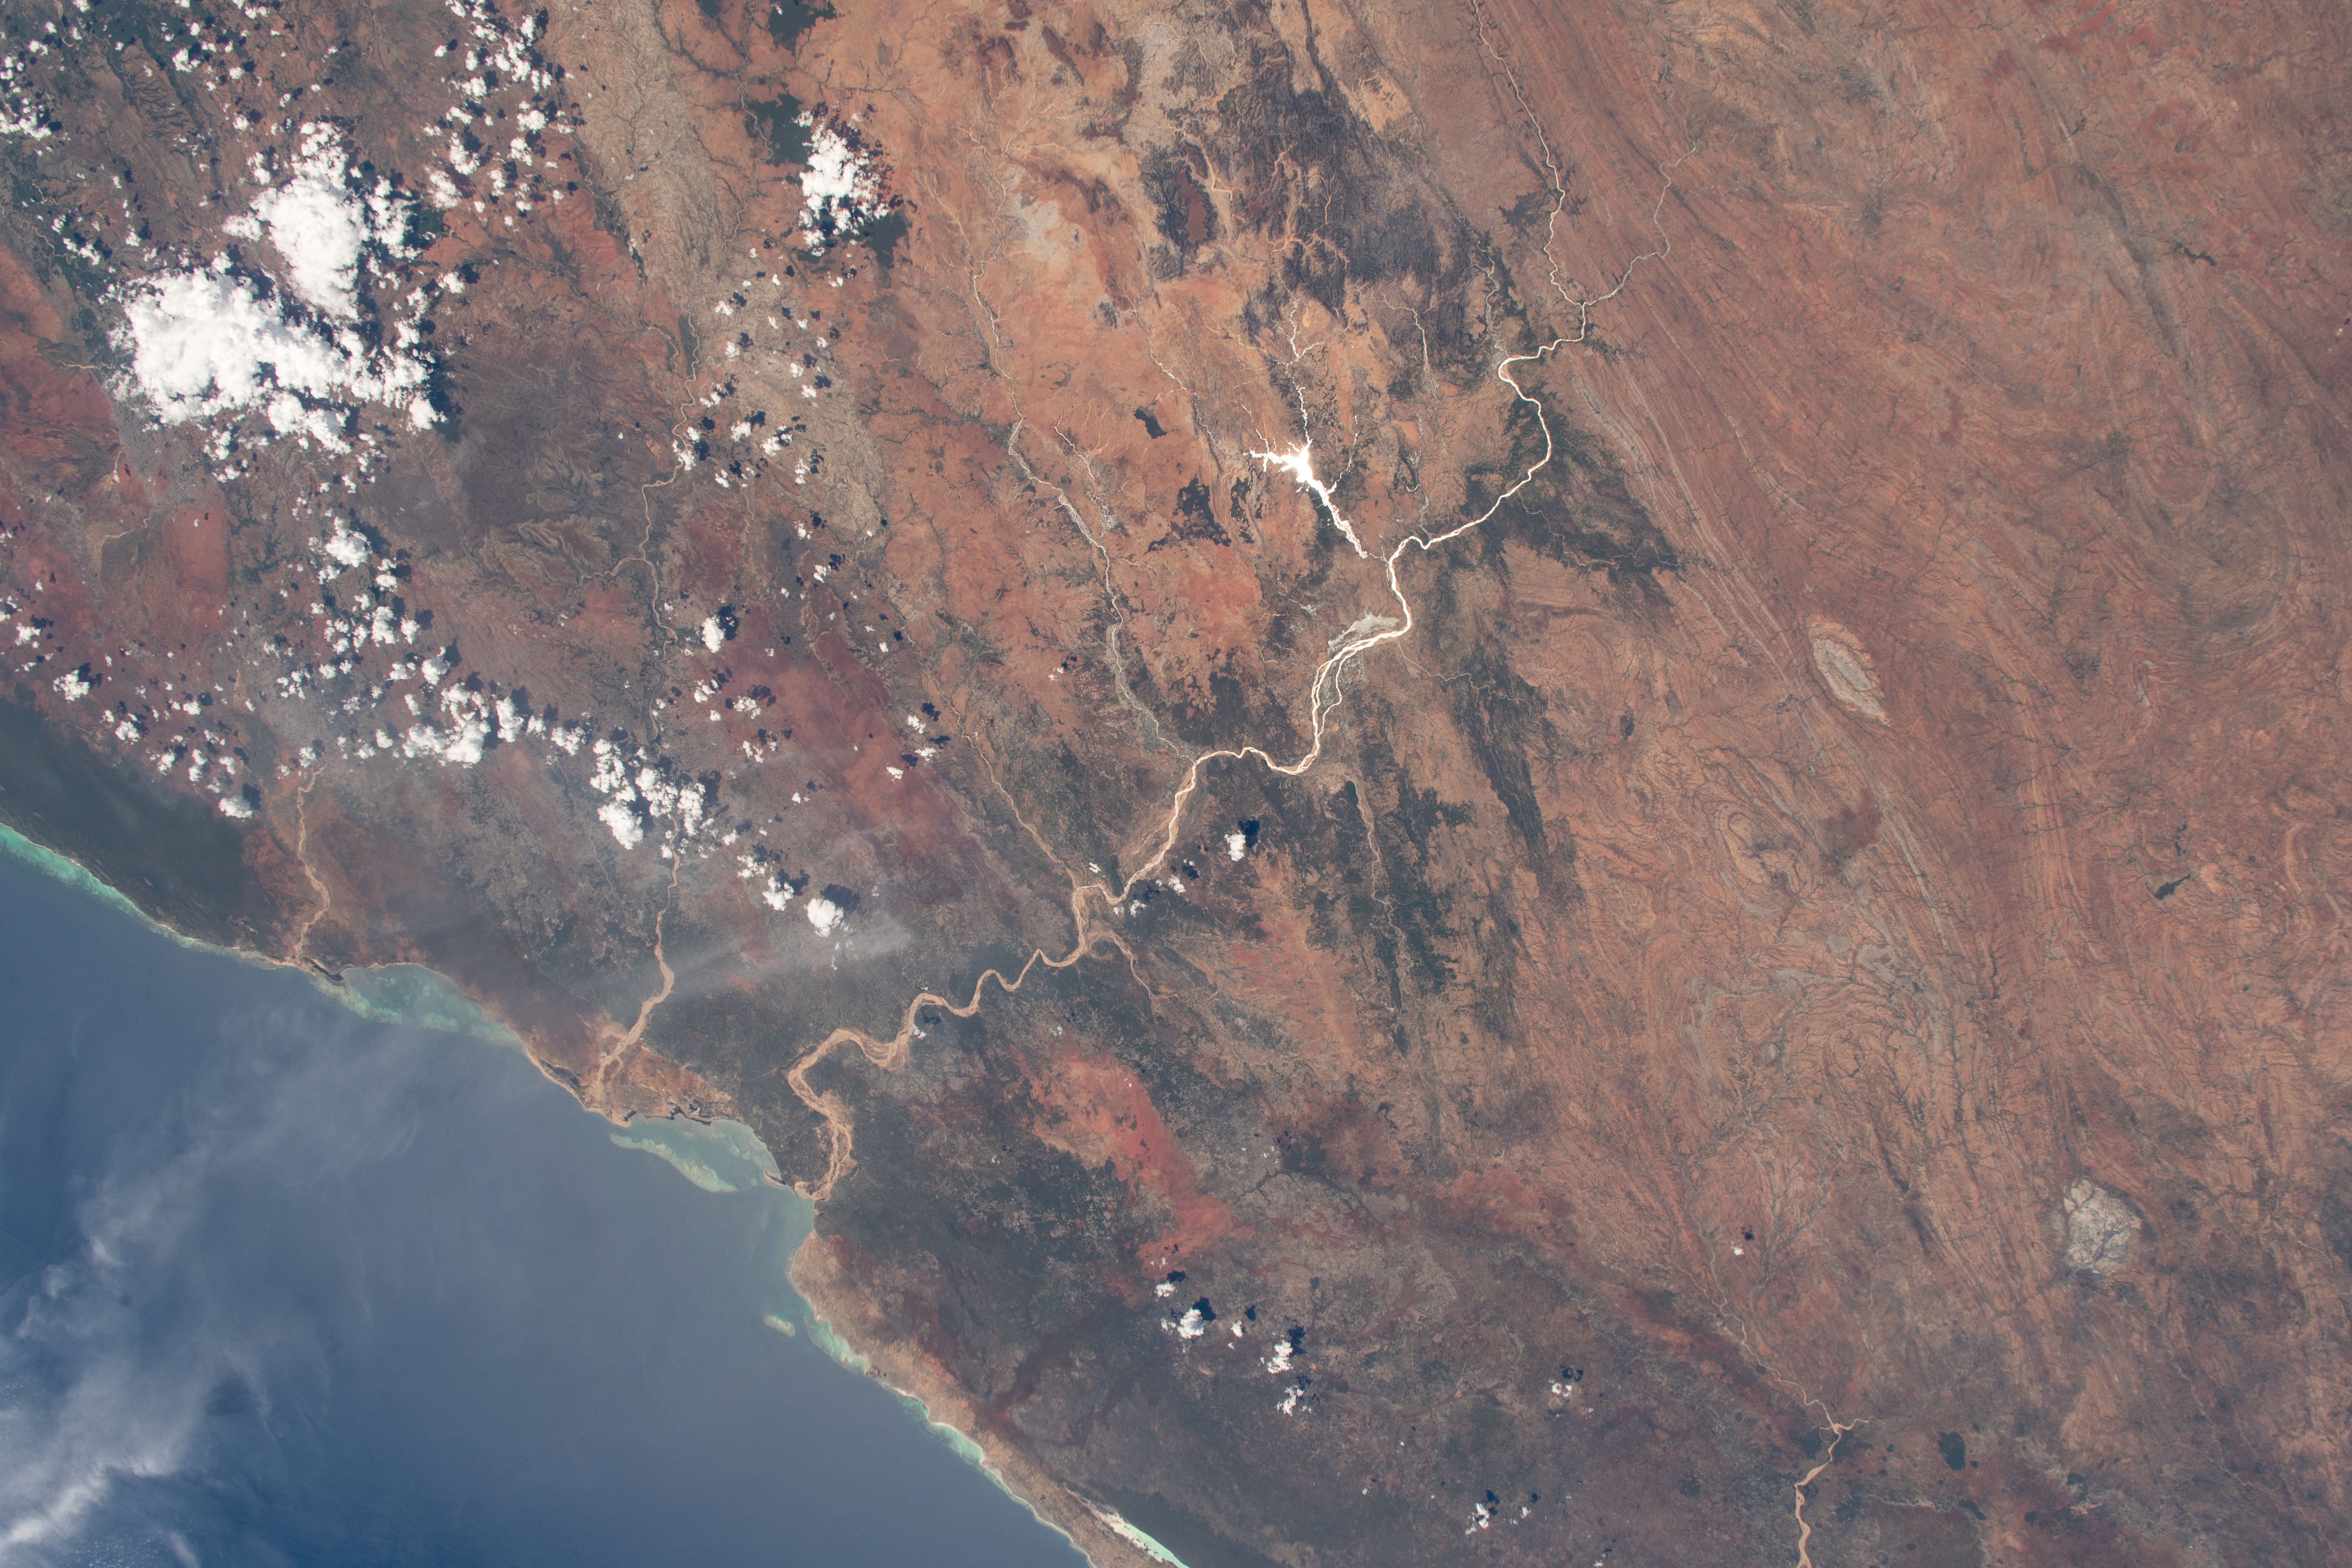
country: MADAGASCAR
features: MADAGASCAR, TOLIARA, TSIMANAMPETSOTSA NATURE RESERVE
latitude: -23.5
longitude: 44.5
